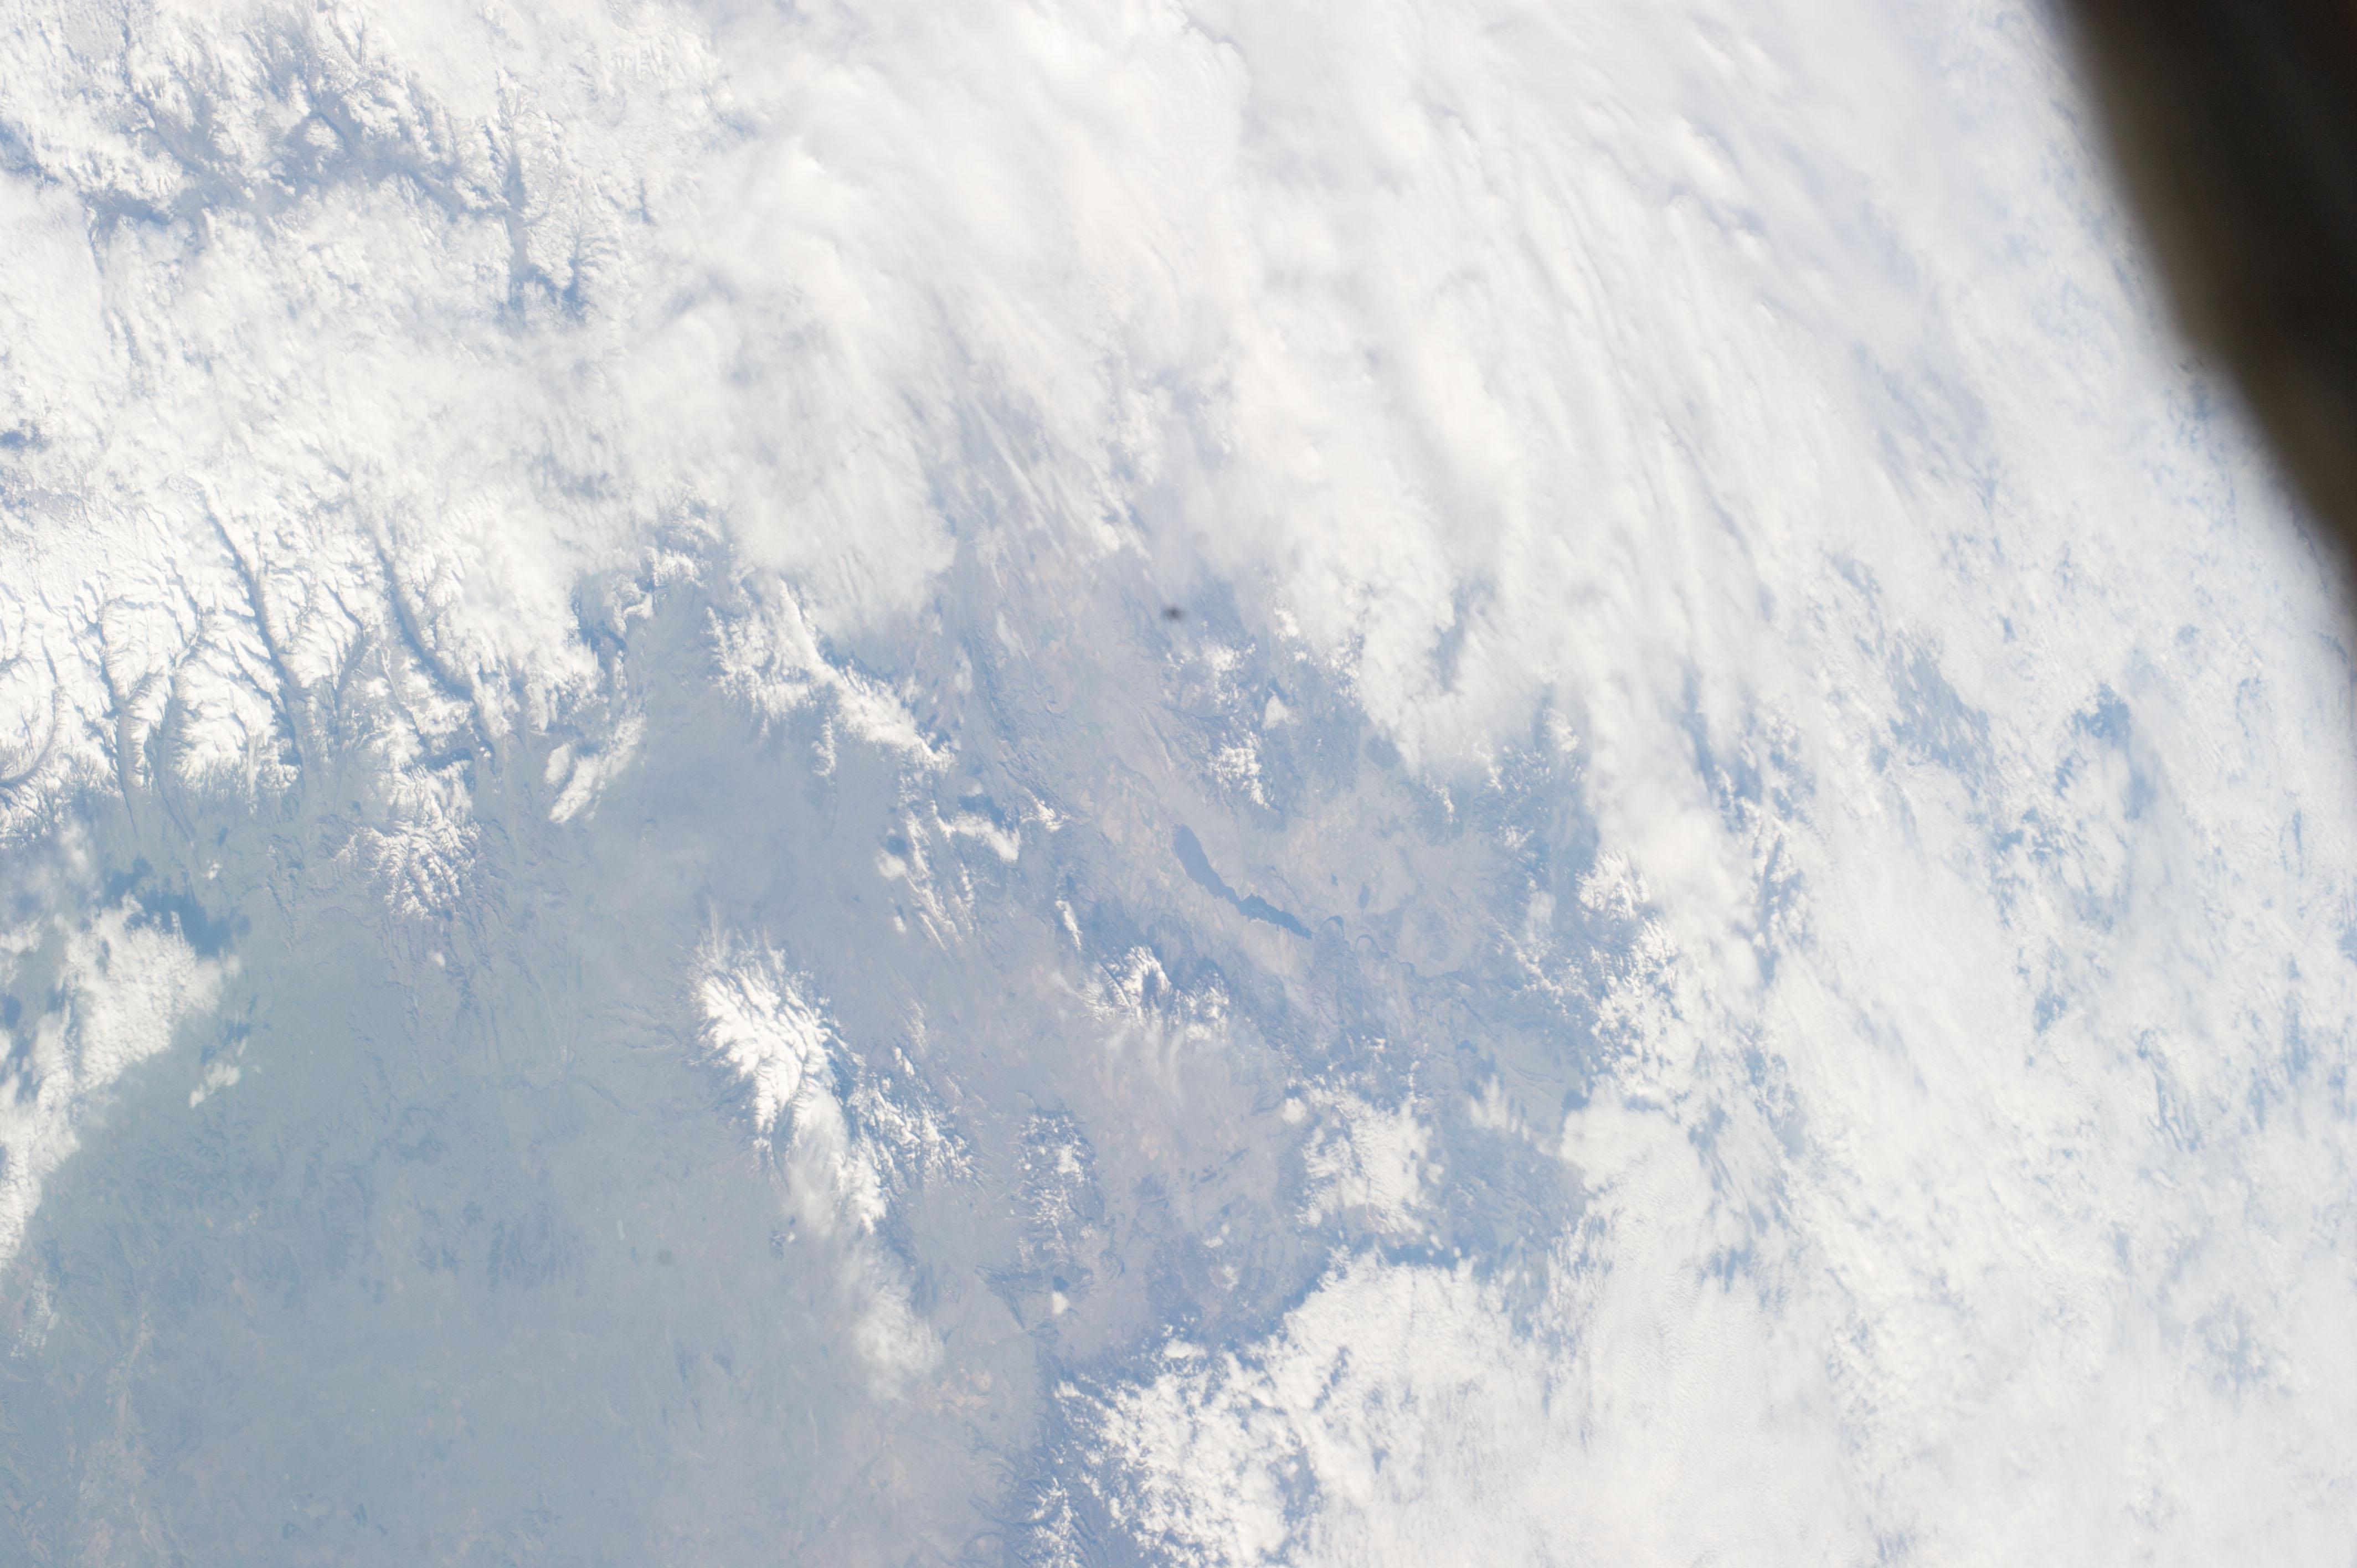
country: USA-MONTANA
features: MISSOURI RIVER, CROW PEAK, MT EDITH, MONTANA CITY
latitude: 46.3
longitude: -111.6
